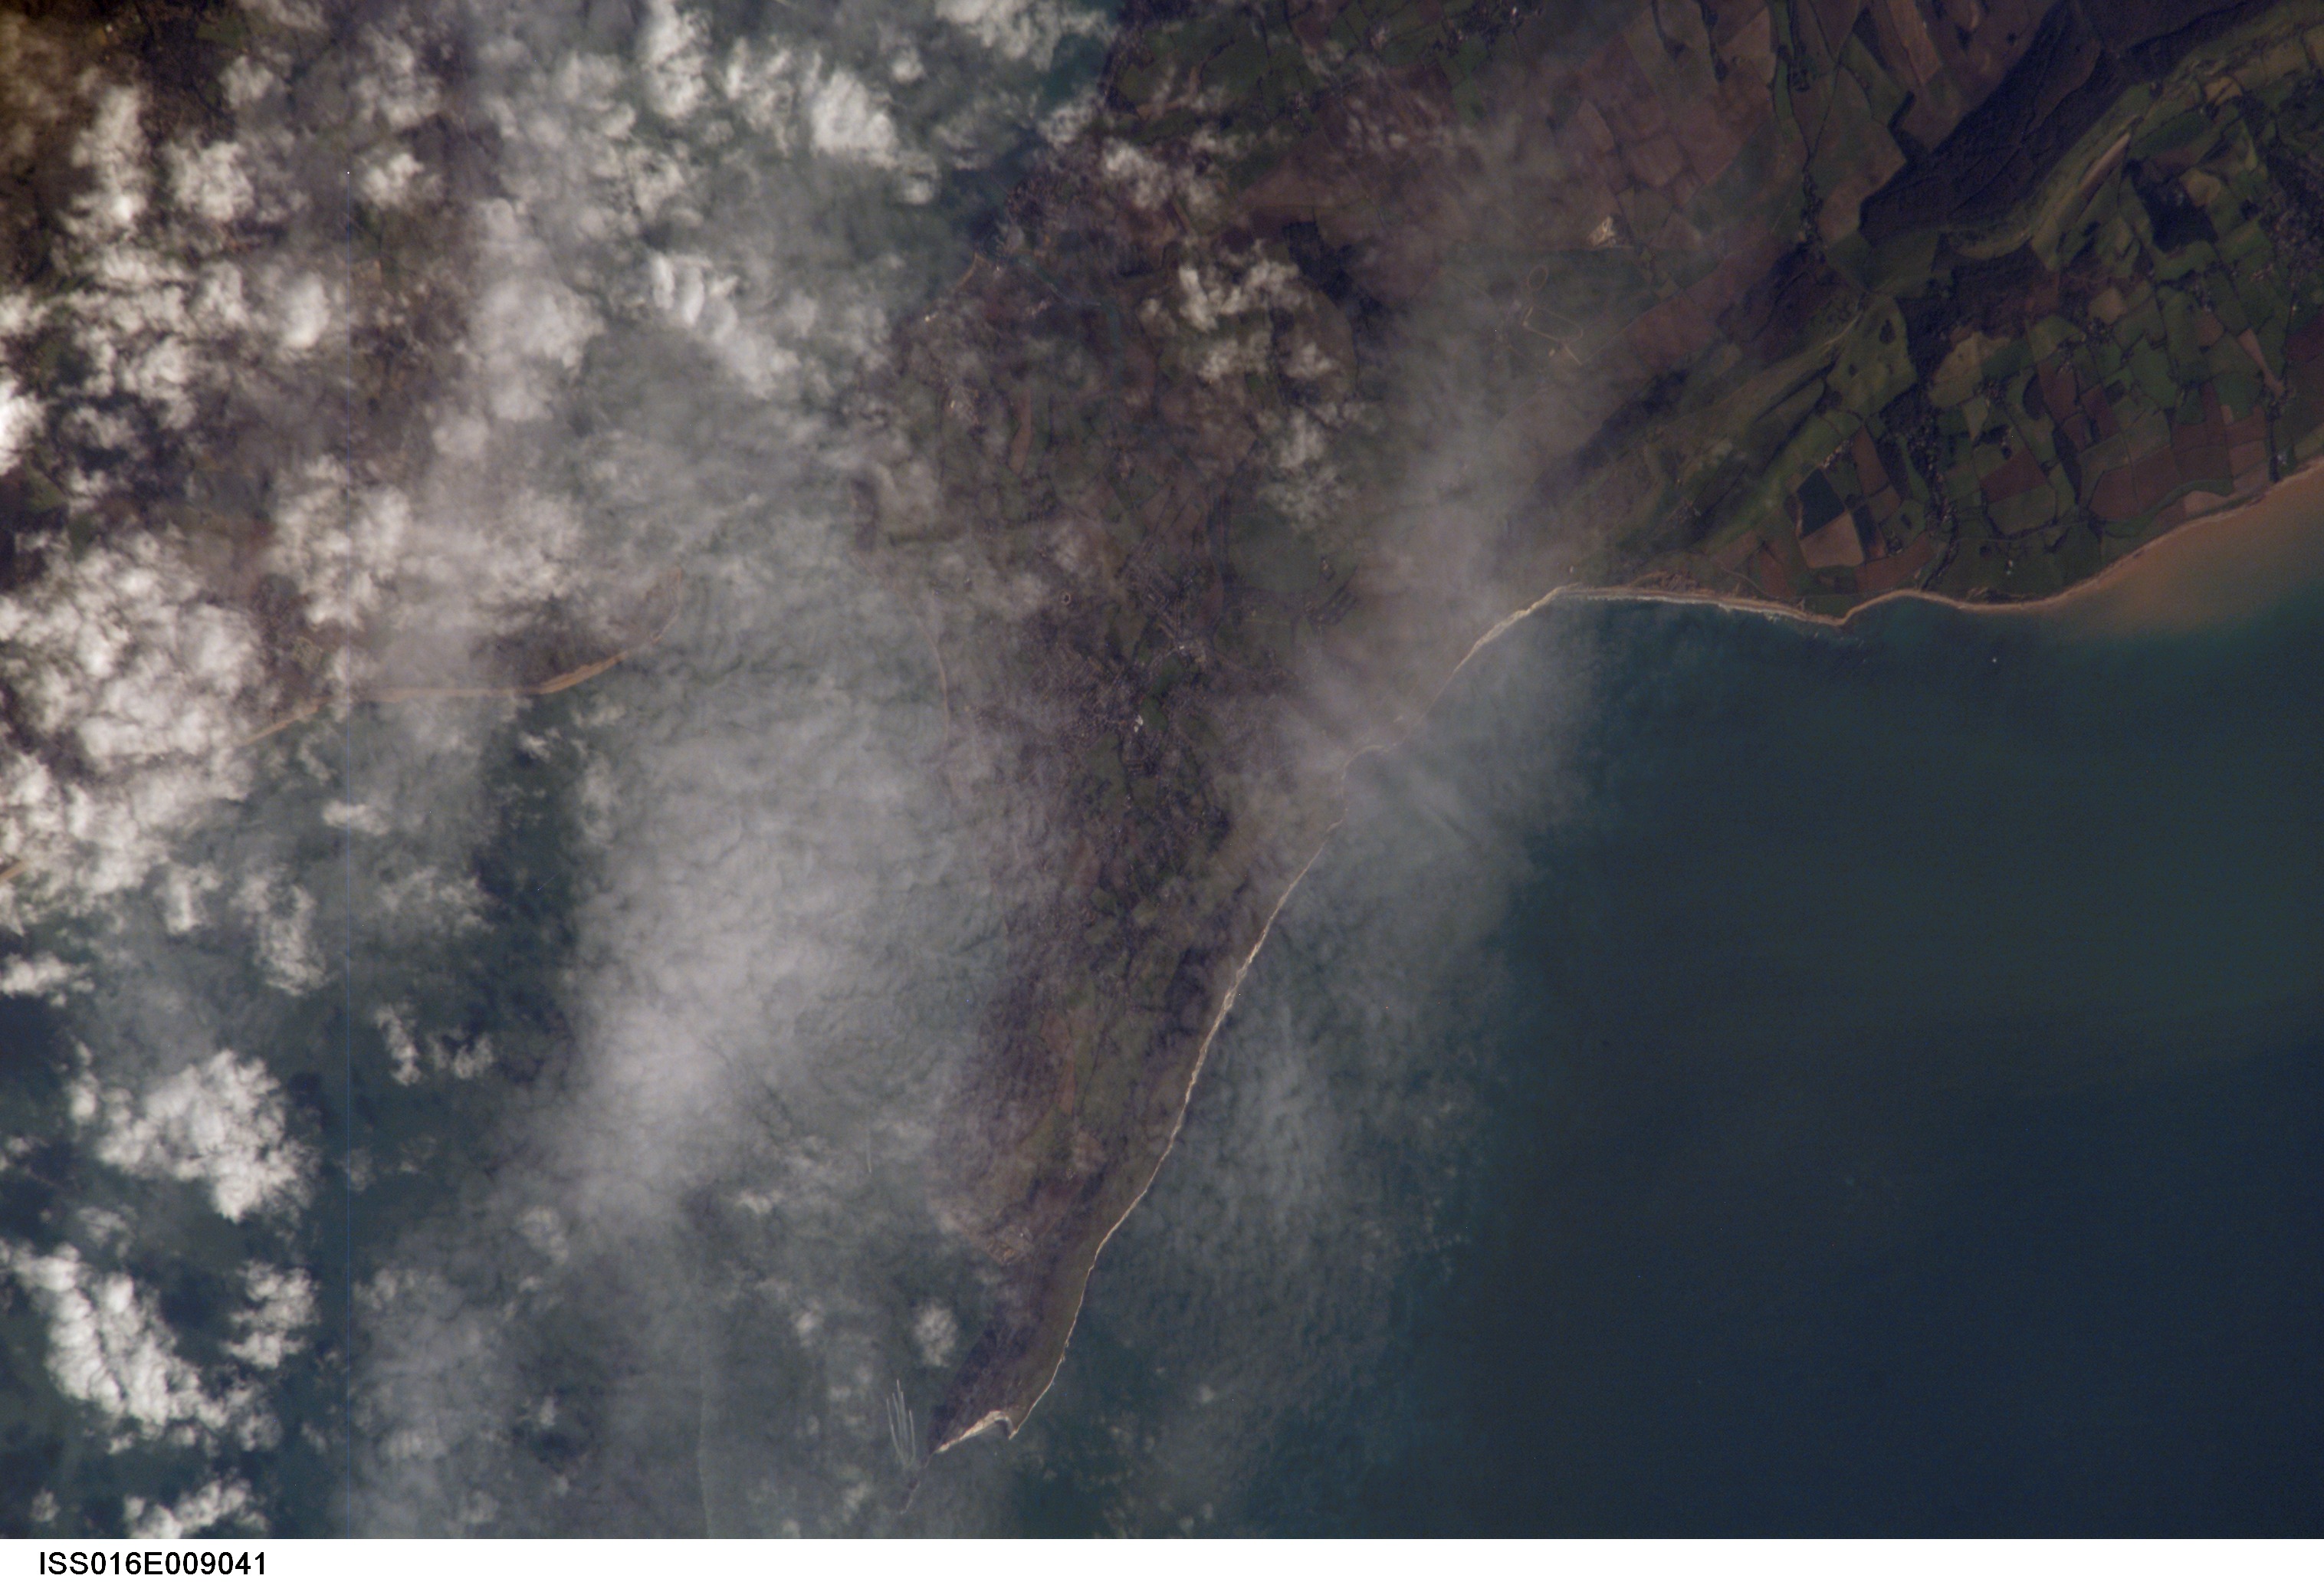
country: UK-ENGLAND
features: THE NEEDLES, I. OF WIGHT
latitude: 50.7
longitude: -1.5
